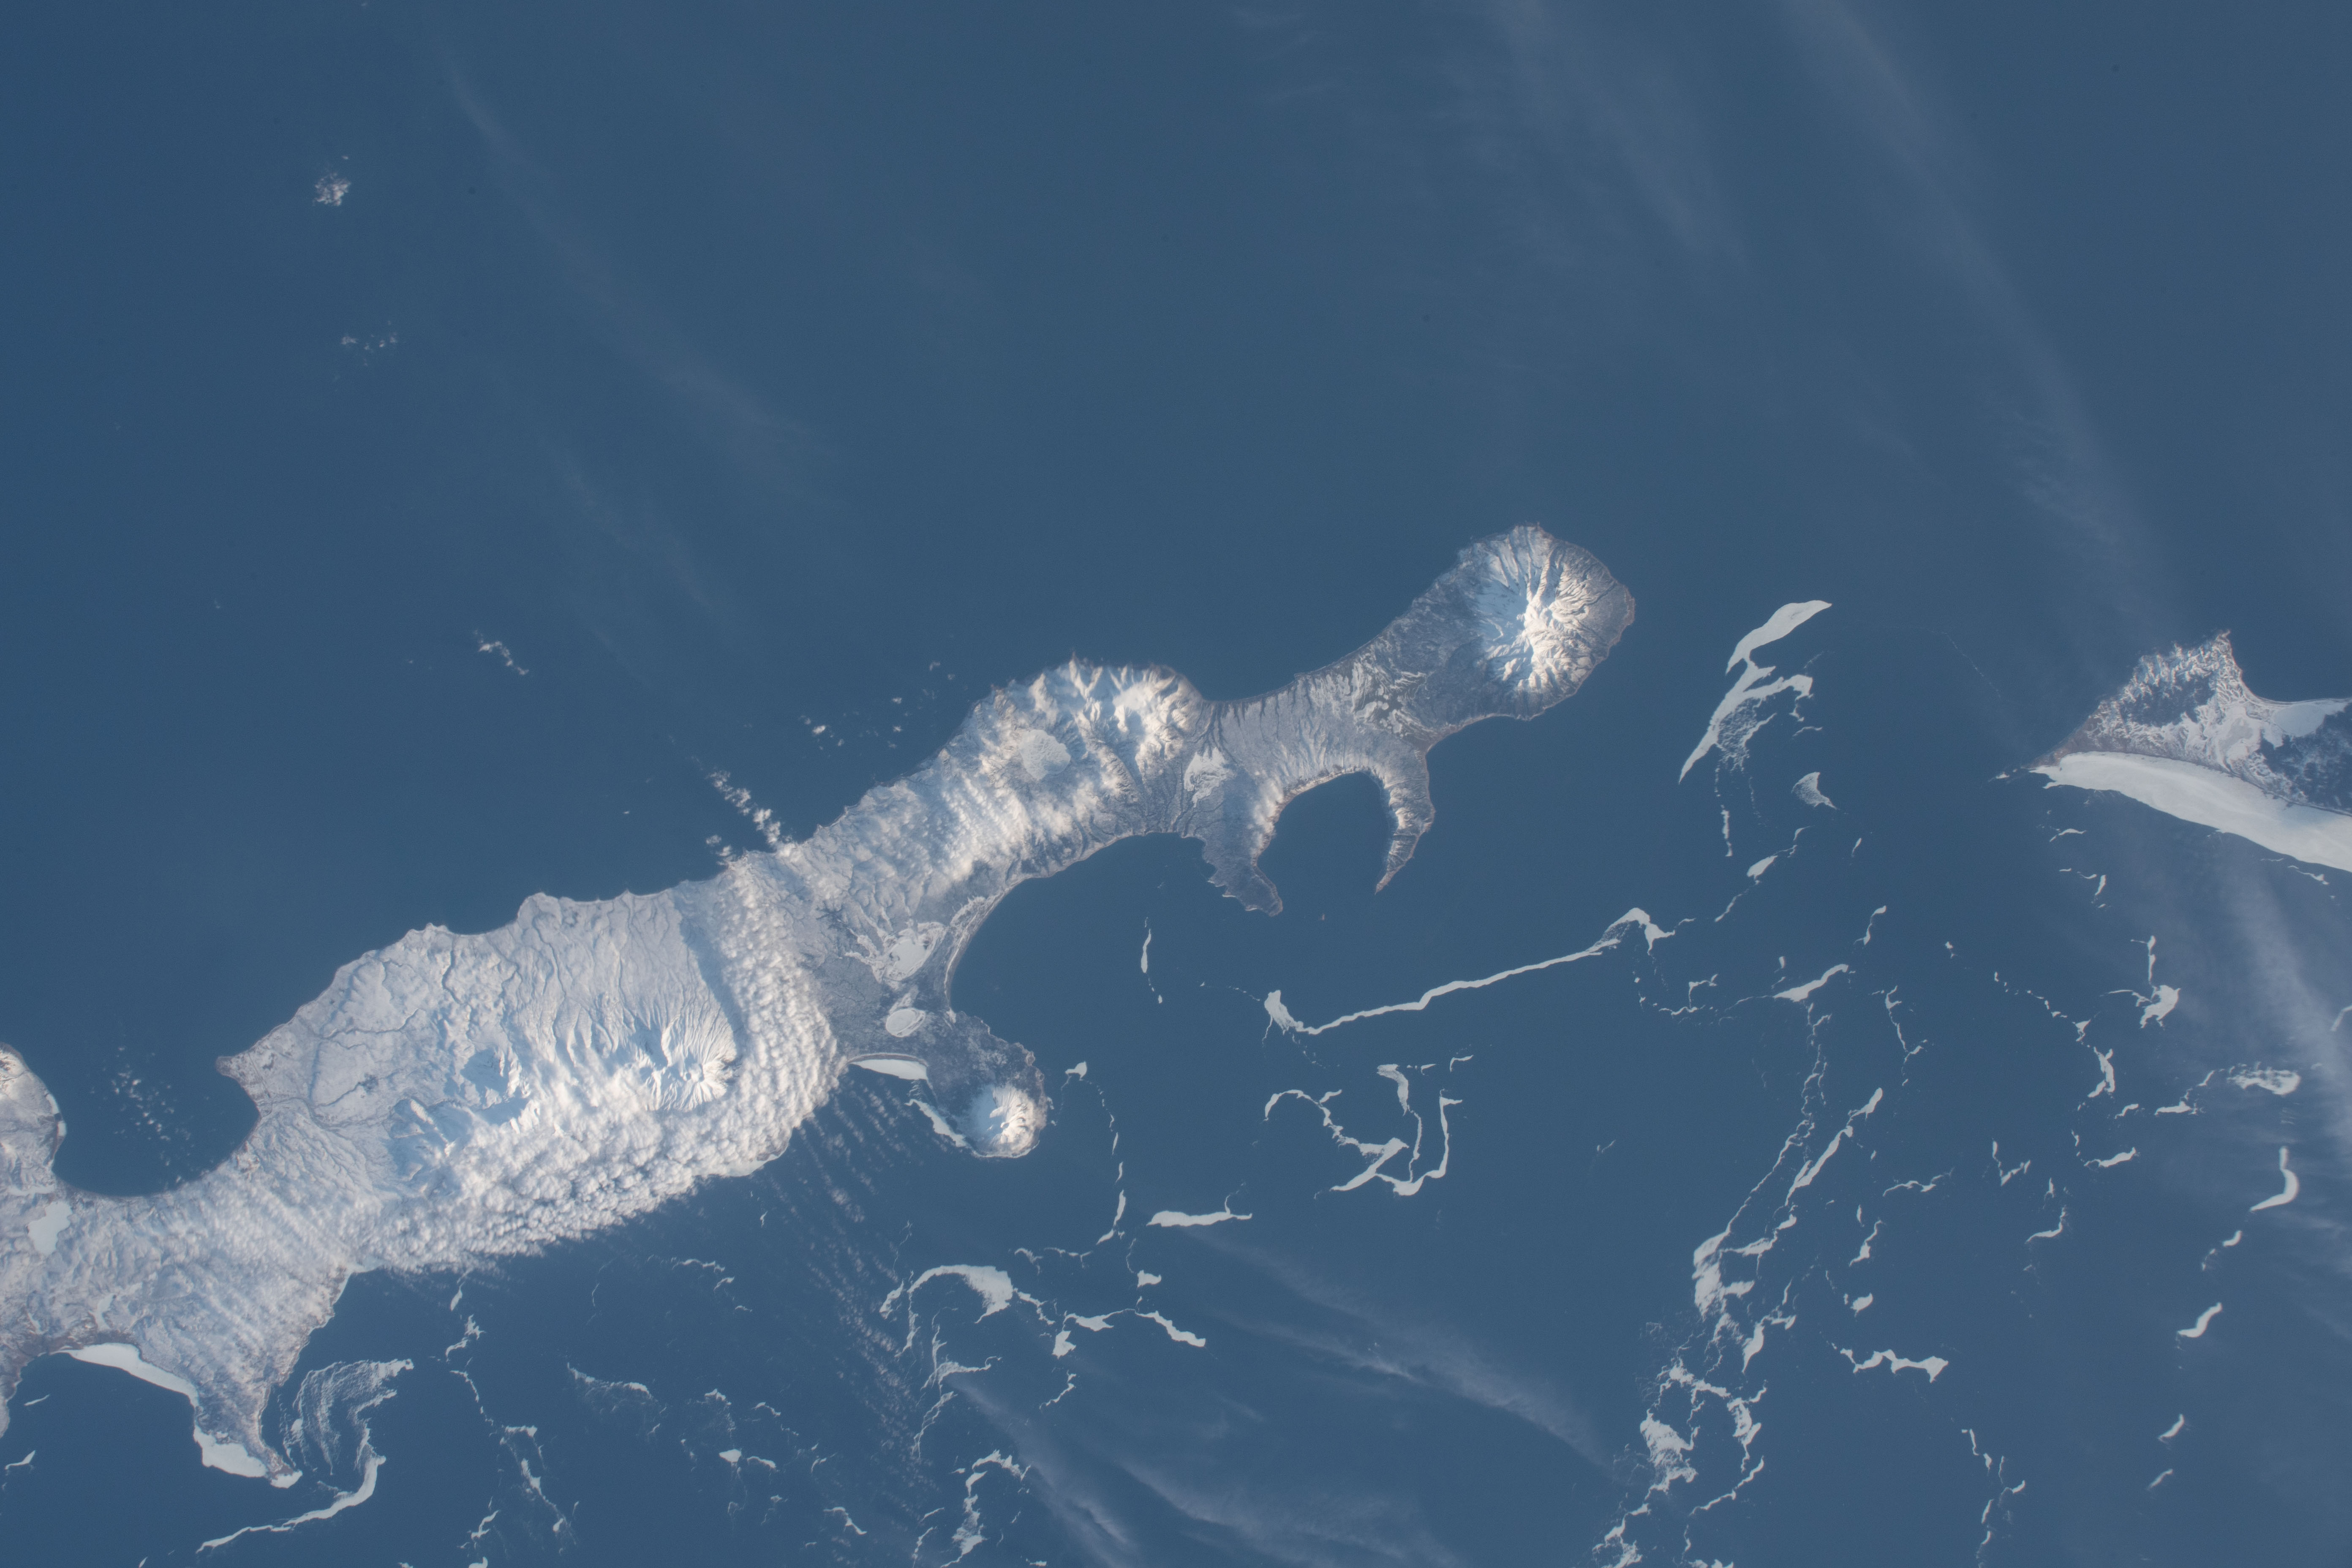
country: RUSSIAN FEDERATION
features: PACIFIC OCEAN, FRIZ BAY, ITURUP ISLAND, PROSTOY BAY, KUNASHIR ISLAND
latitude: 44.7
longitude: 147.1
